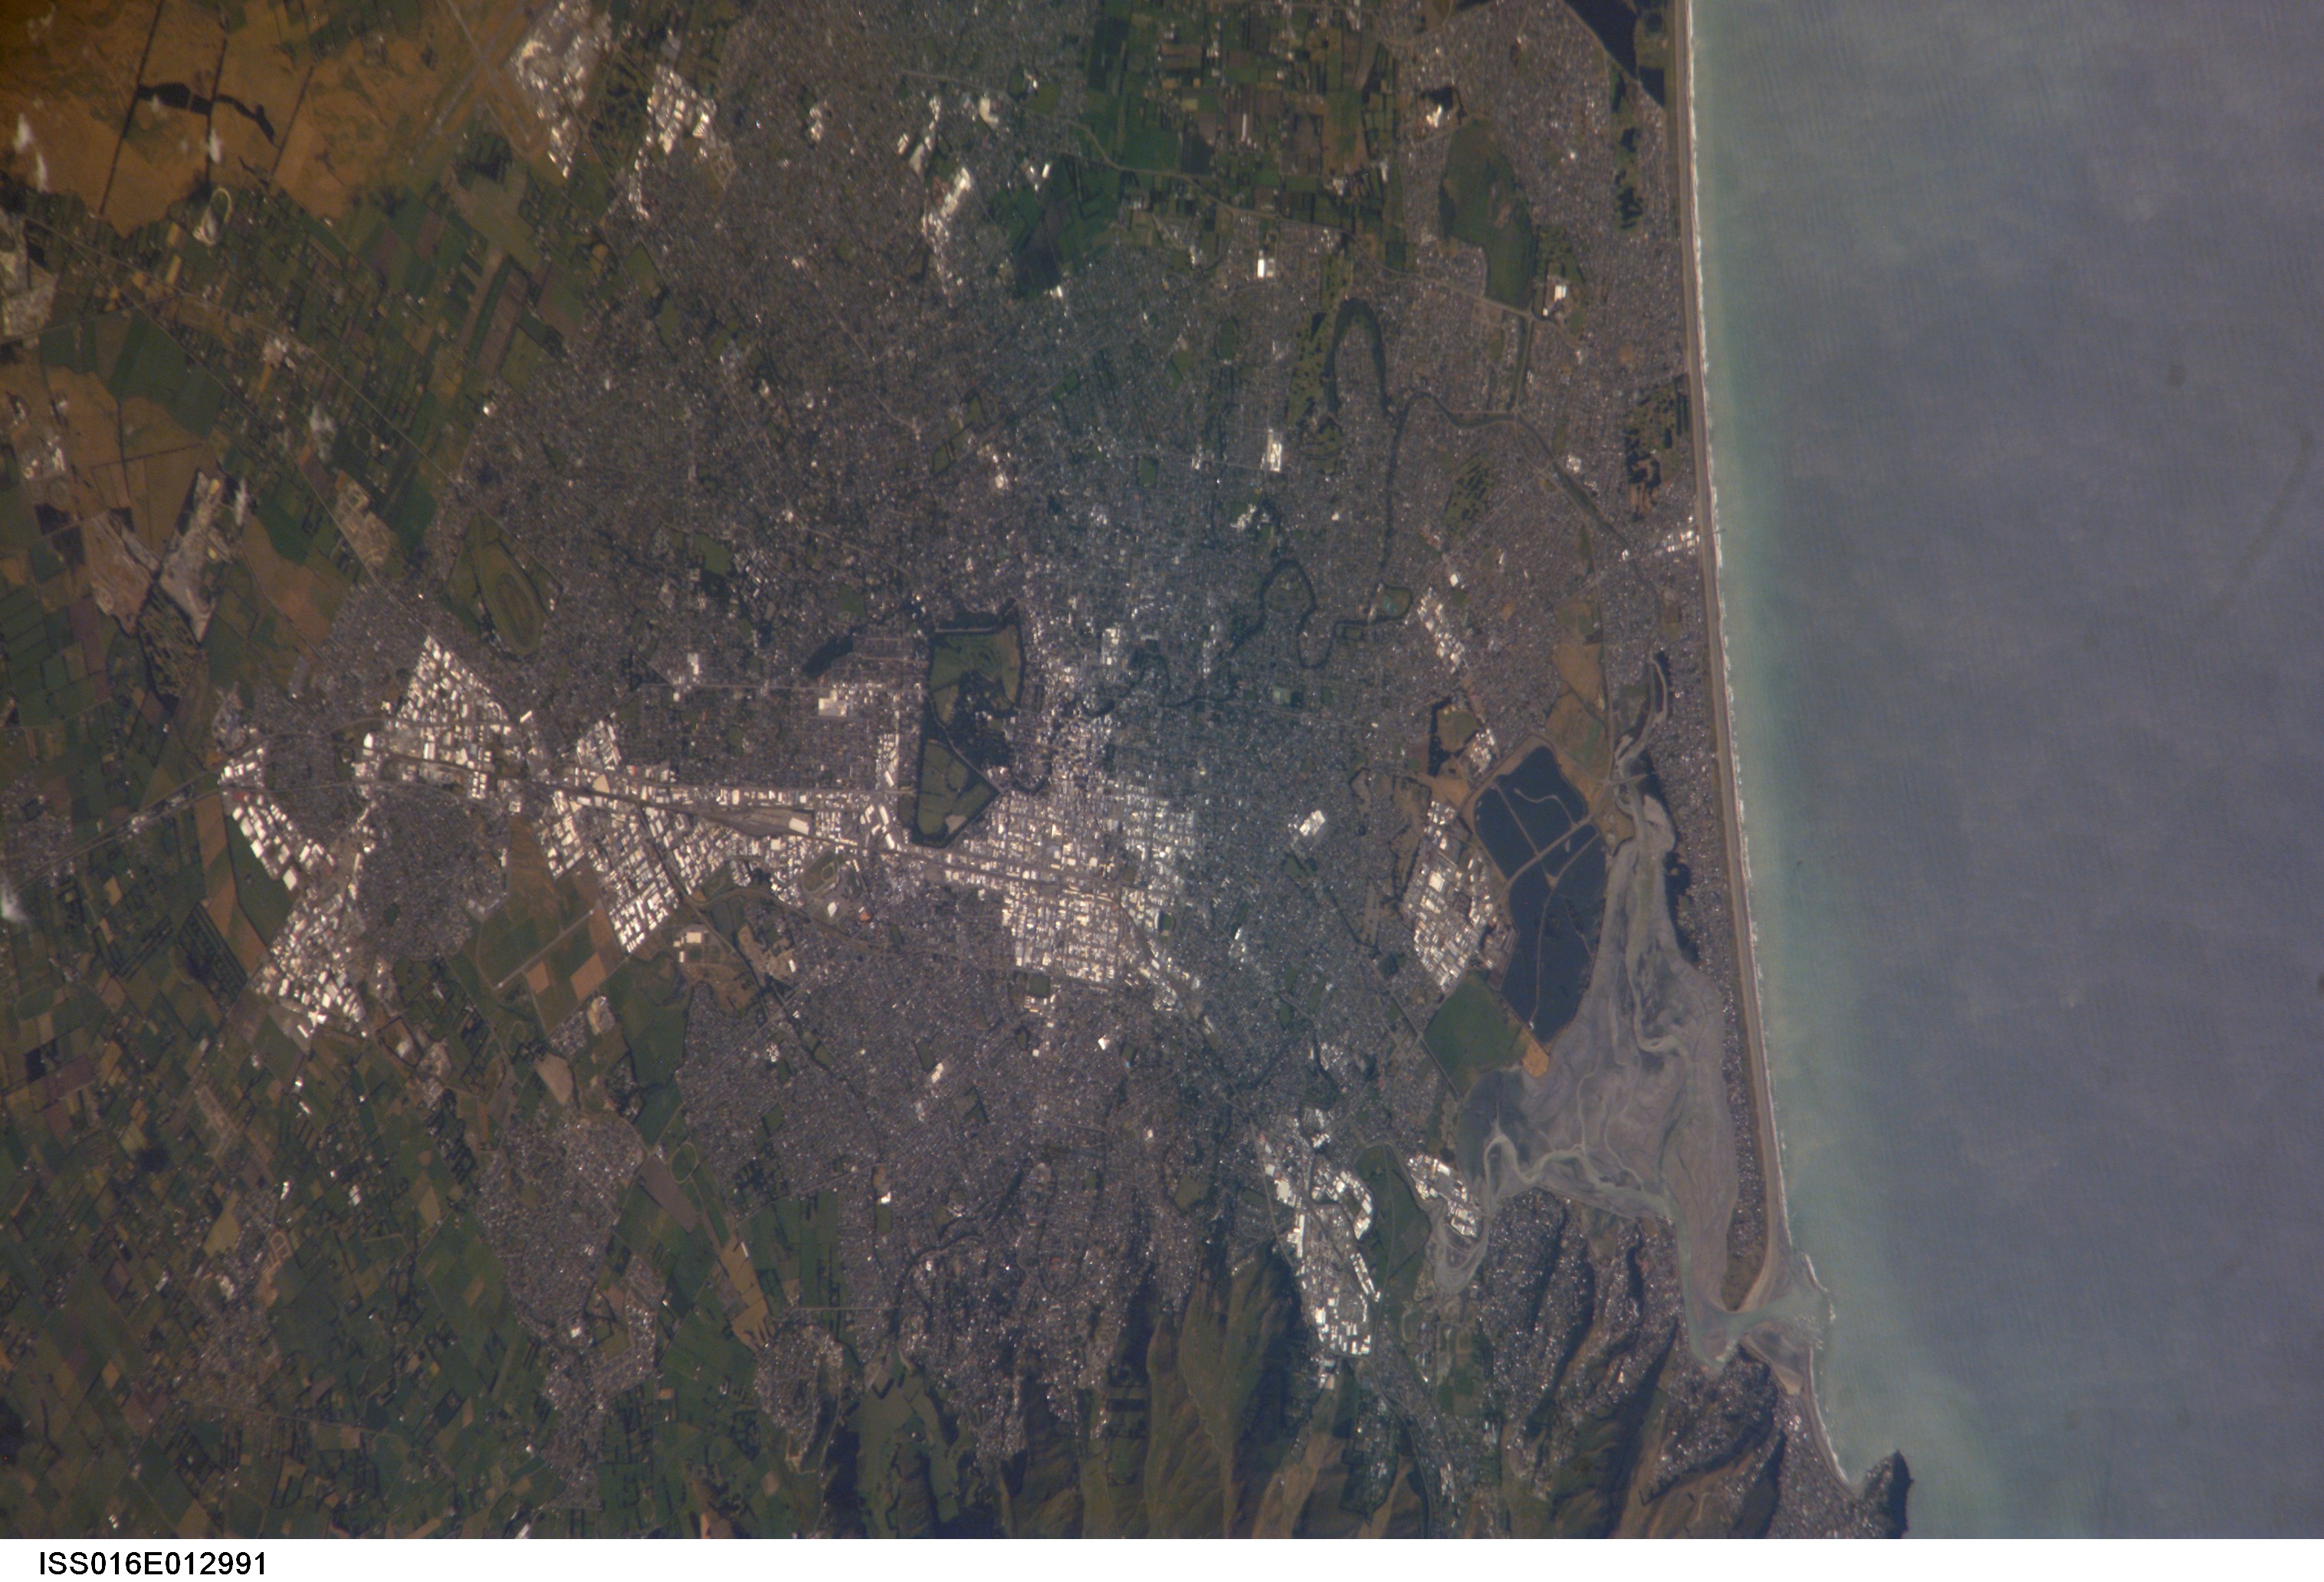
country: NEW ZEALAND-SI
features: CHRISTCHURCH, AVON R., ESTUARY, COAST
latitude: -43.5
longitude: 172.6
